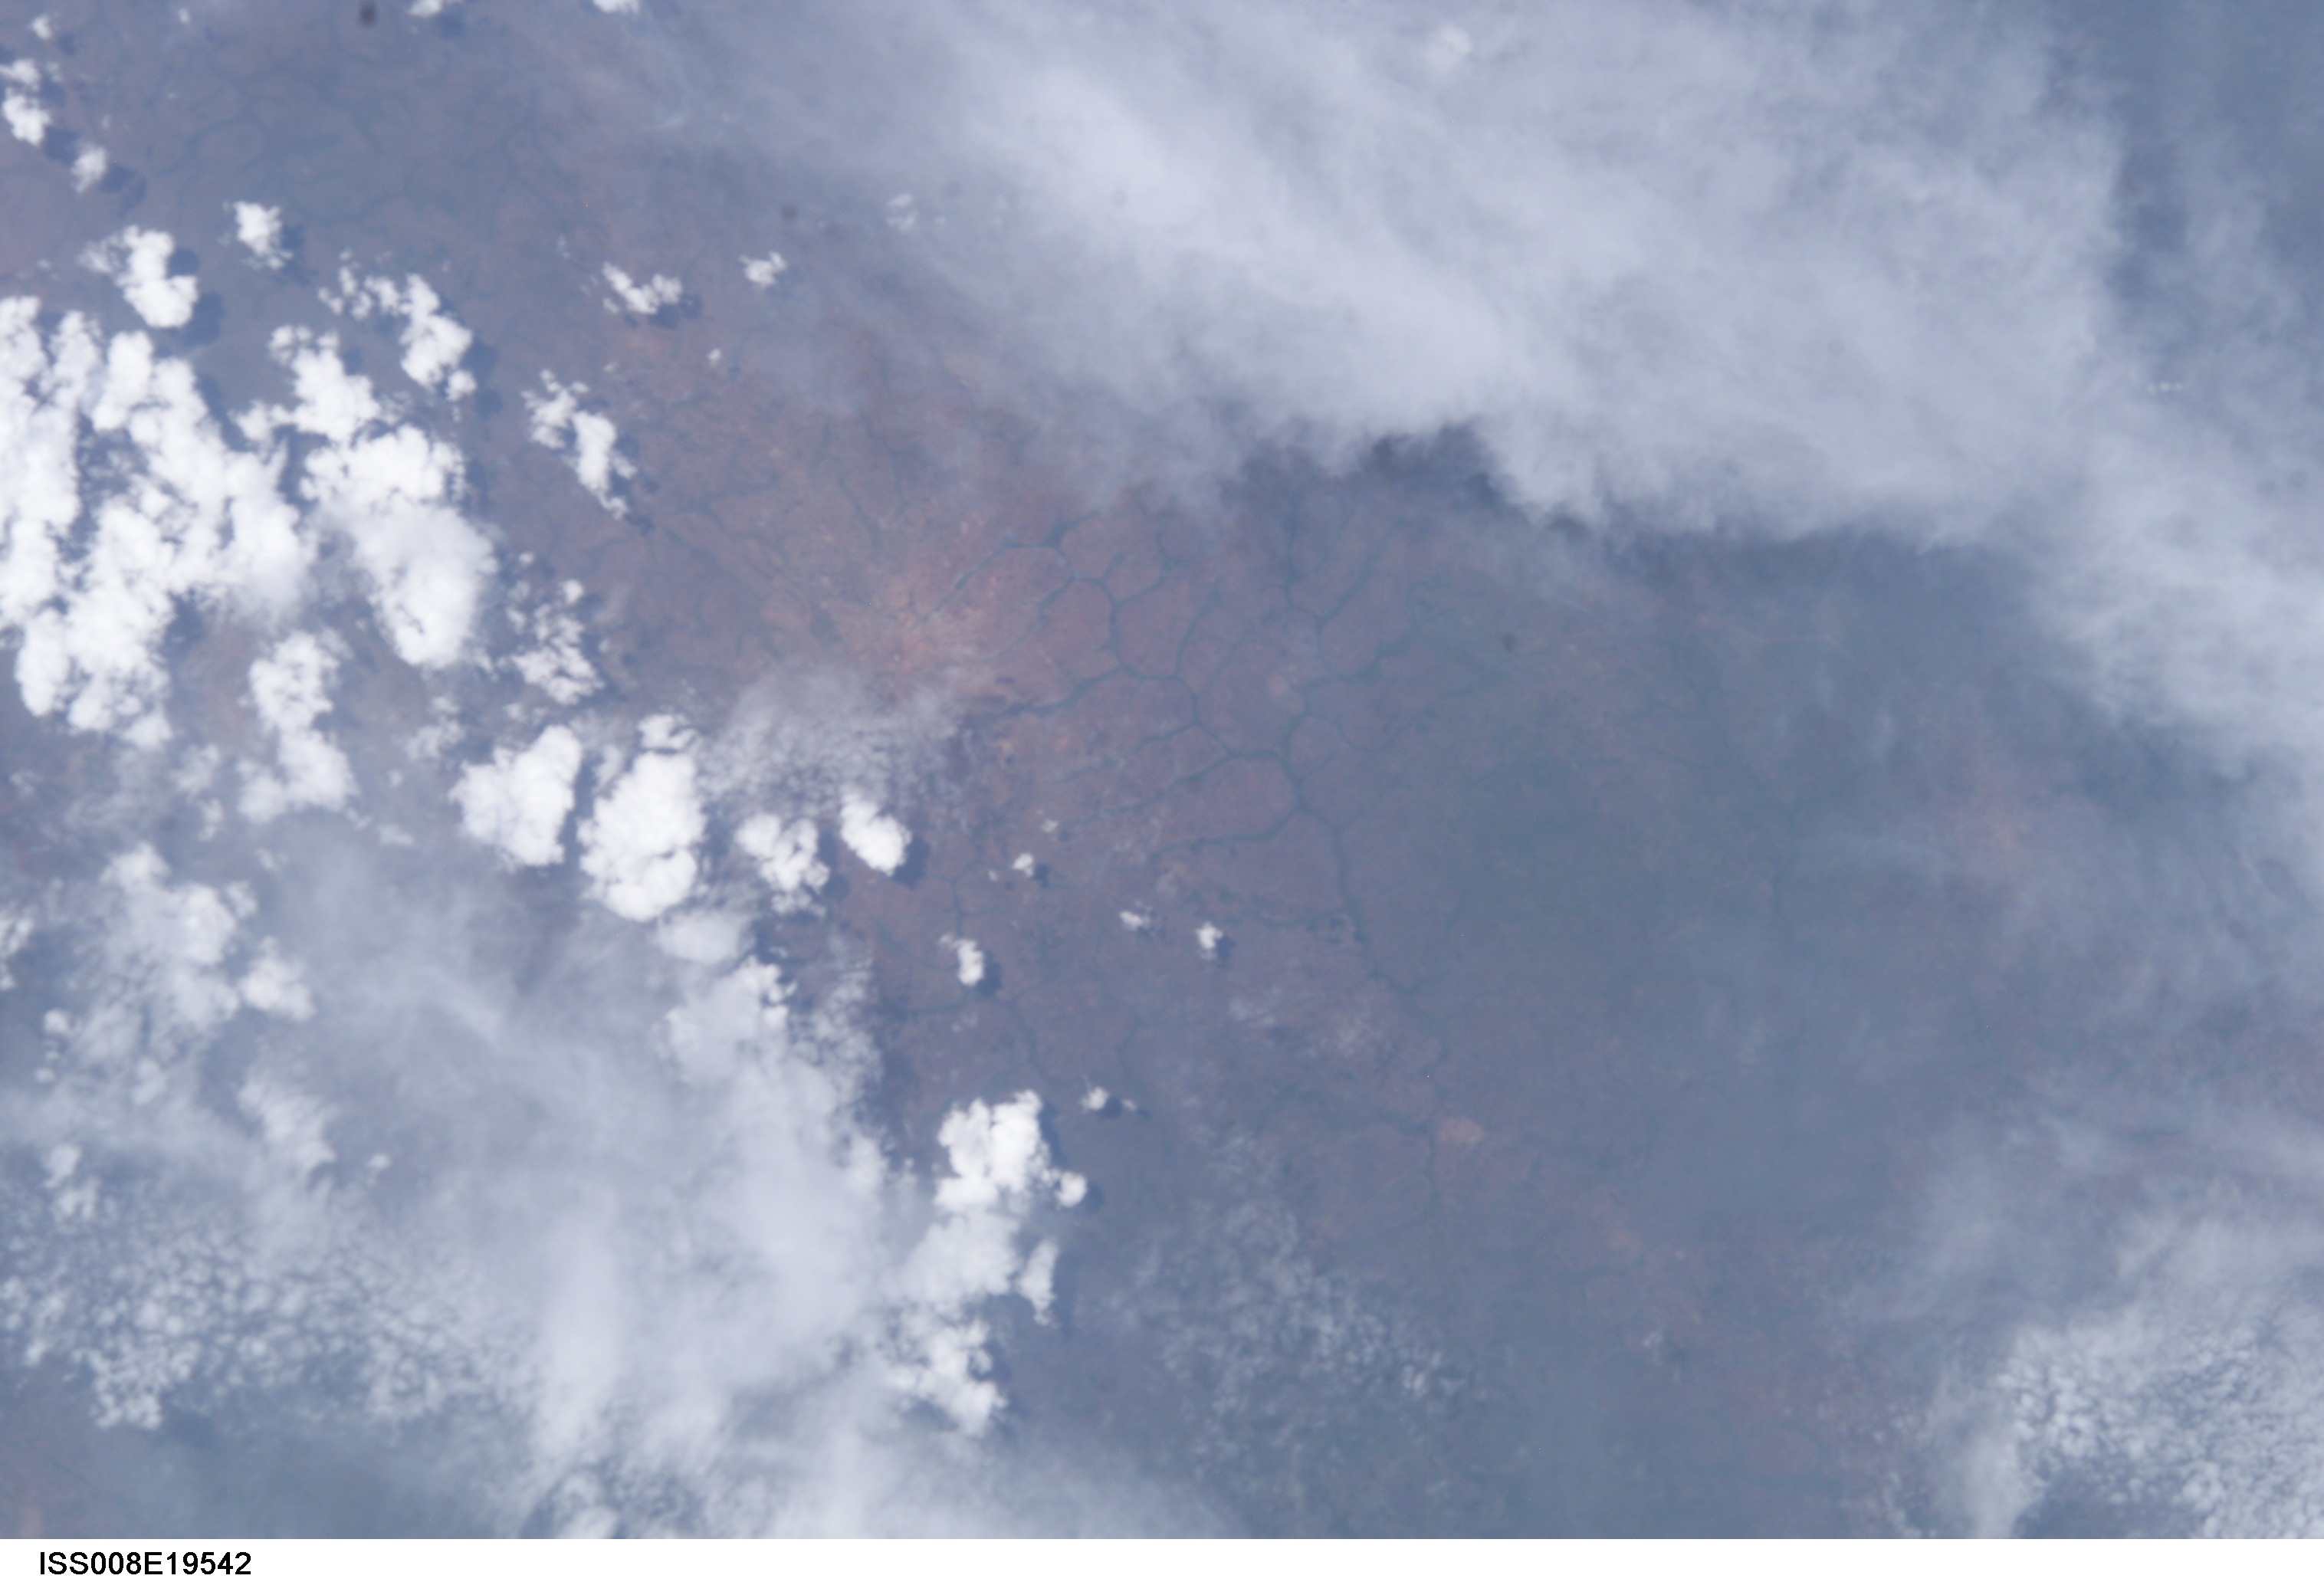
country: UGANDA
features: PLAINS, GULU TOWNSHIP
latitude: 2.5
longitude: 32.5
